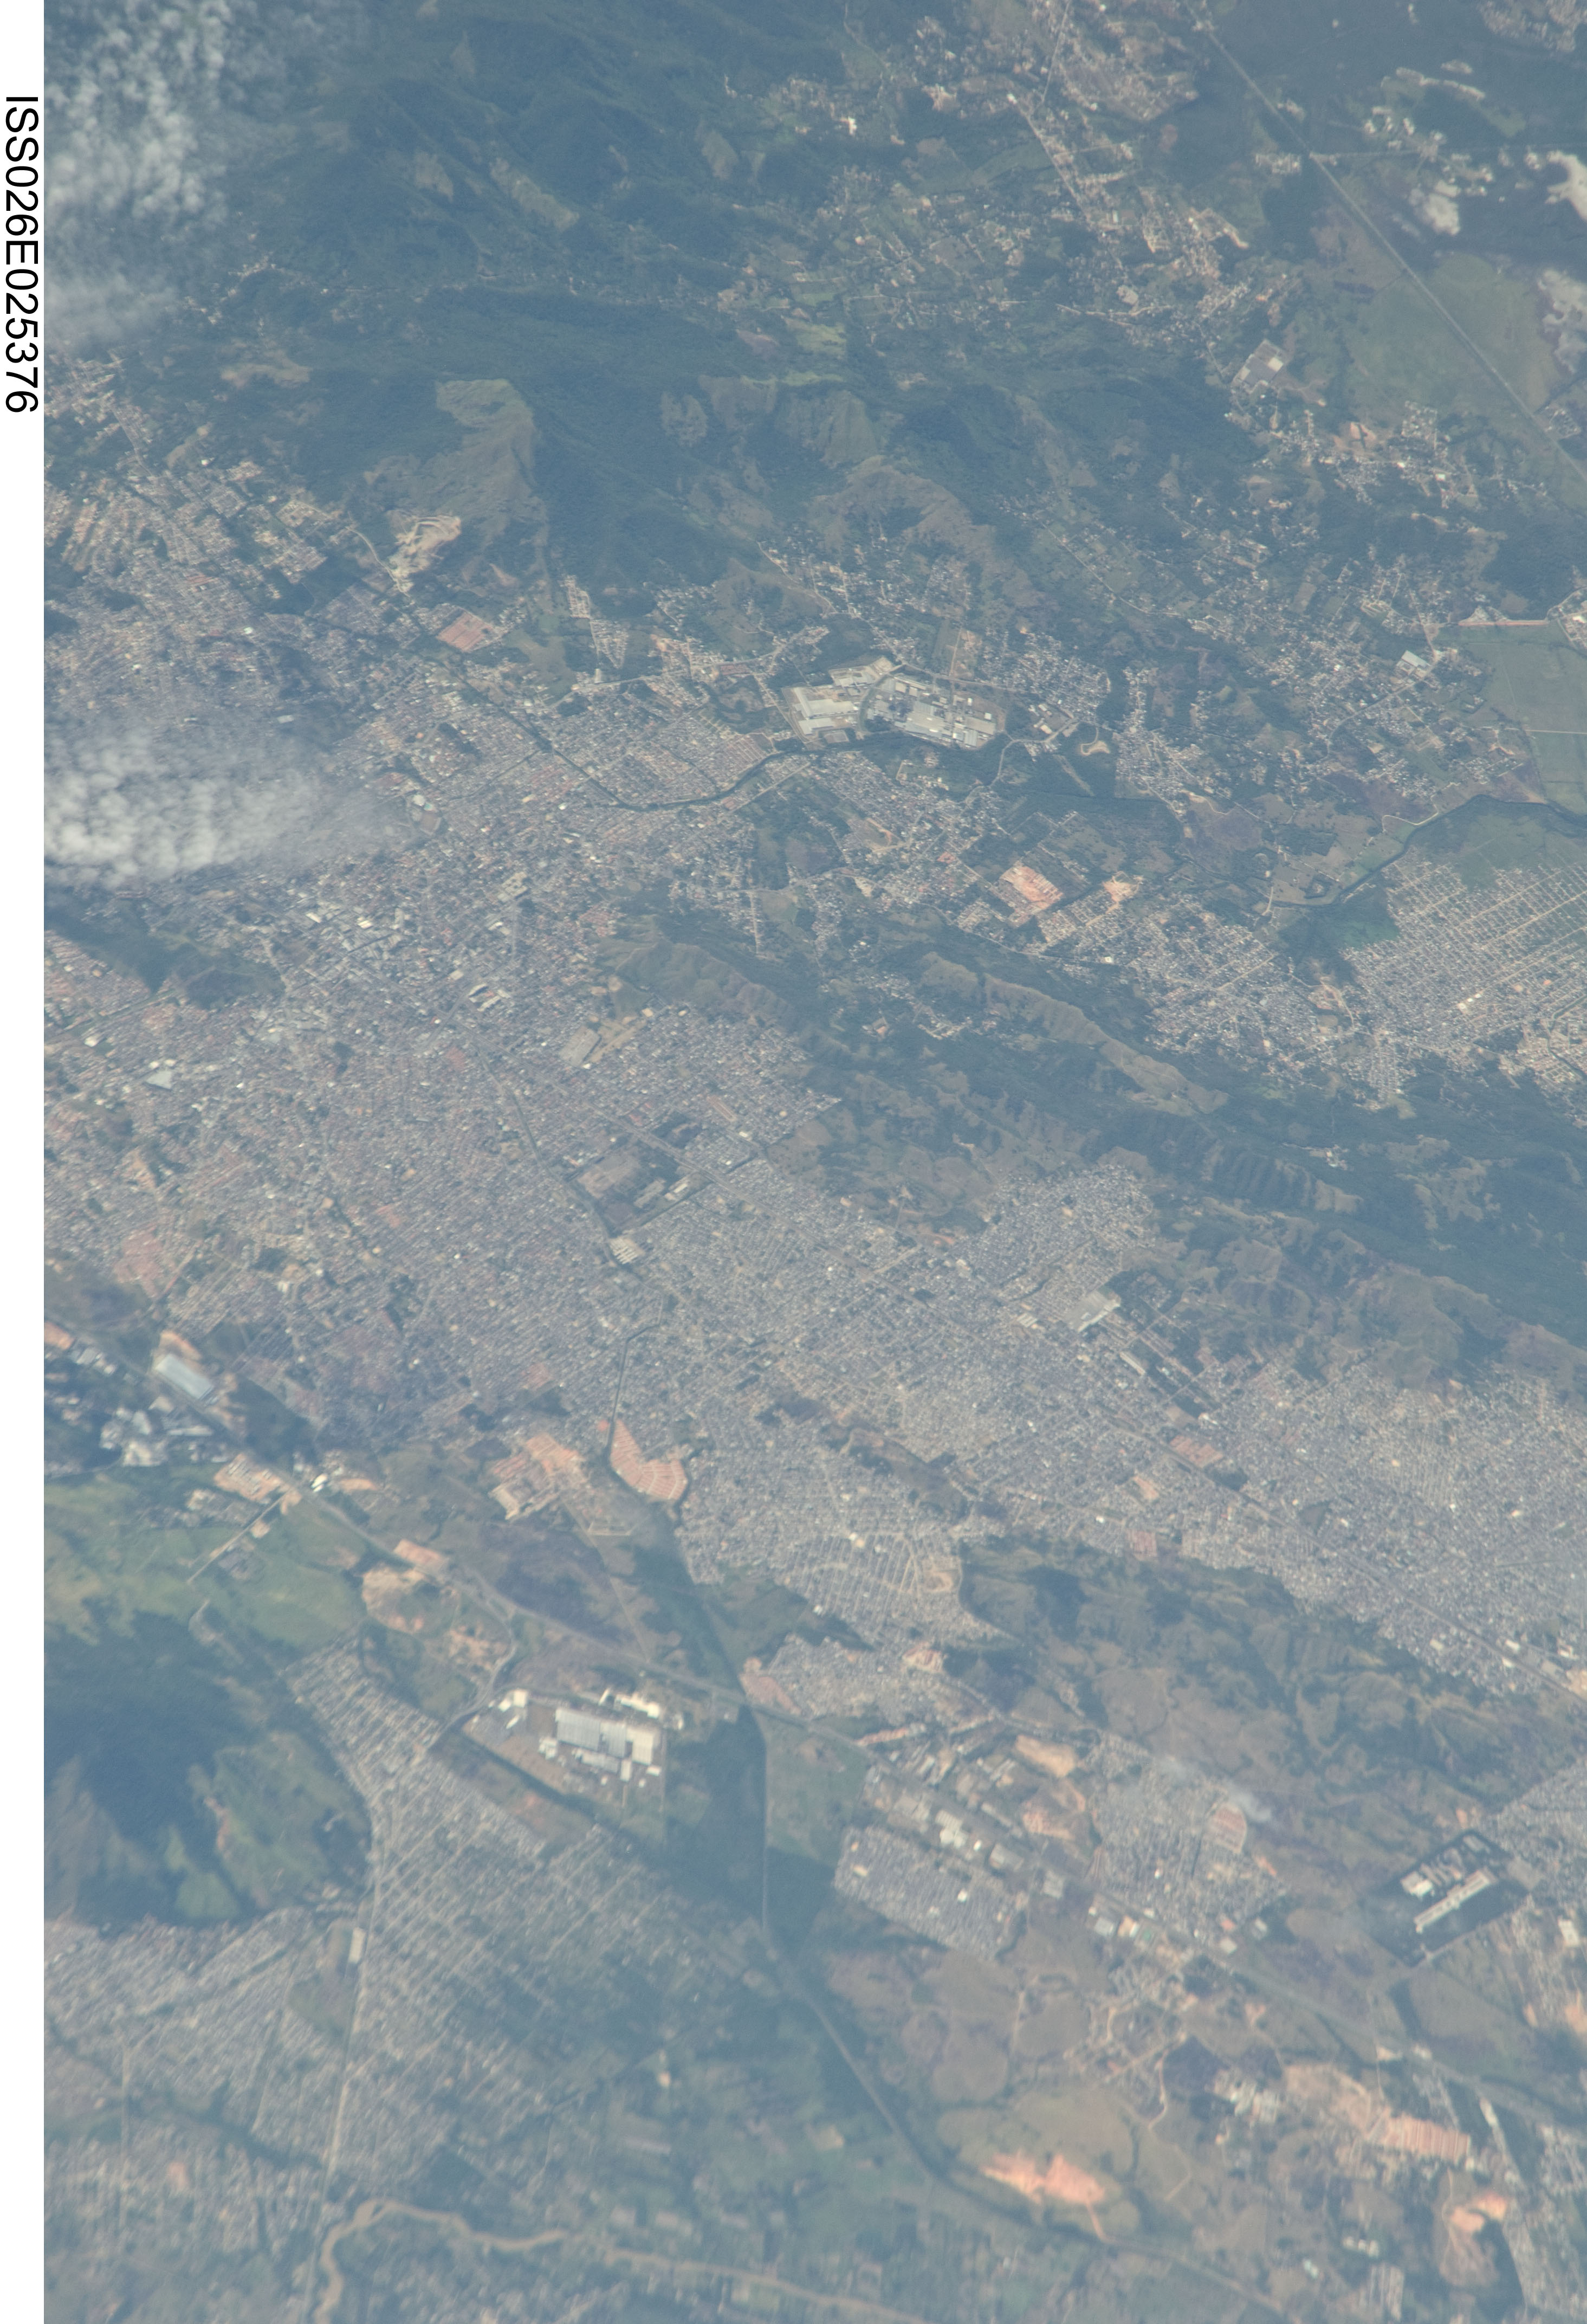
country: BRAZIL
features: WESTERN RIO DE JANEIRO SUBURBS, HILLS, FOREST, ROADS, URBAN AREAS
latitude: -22.9
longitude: -43.6
